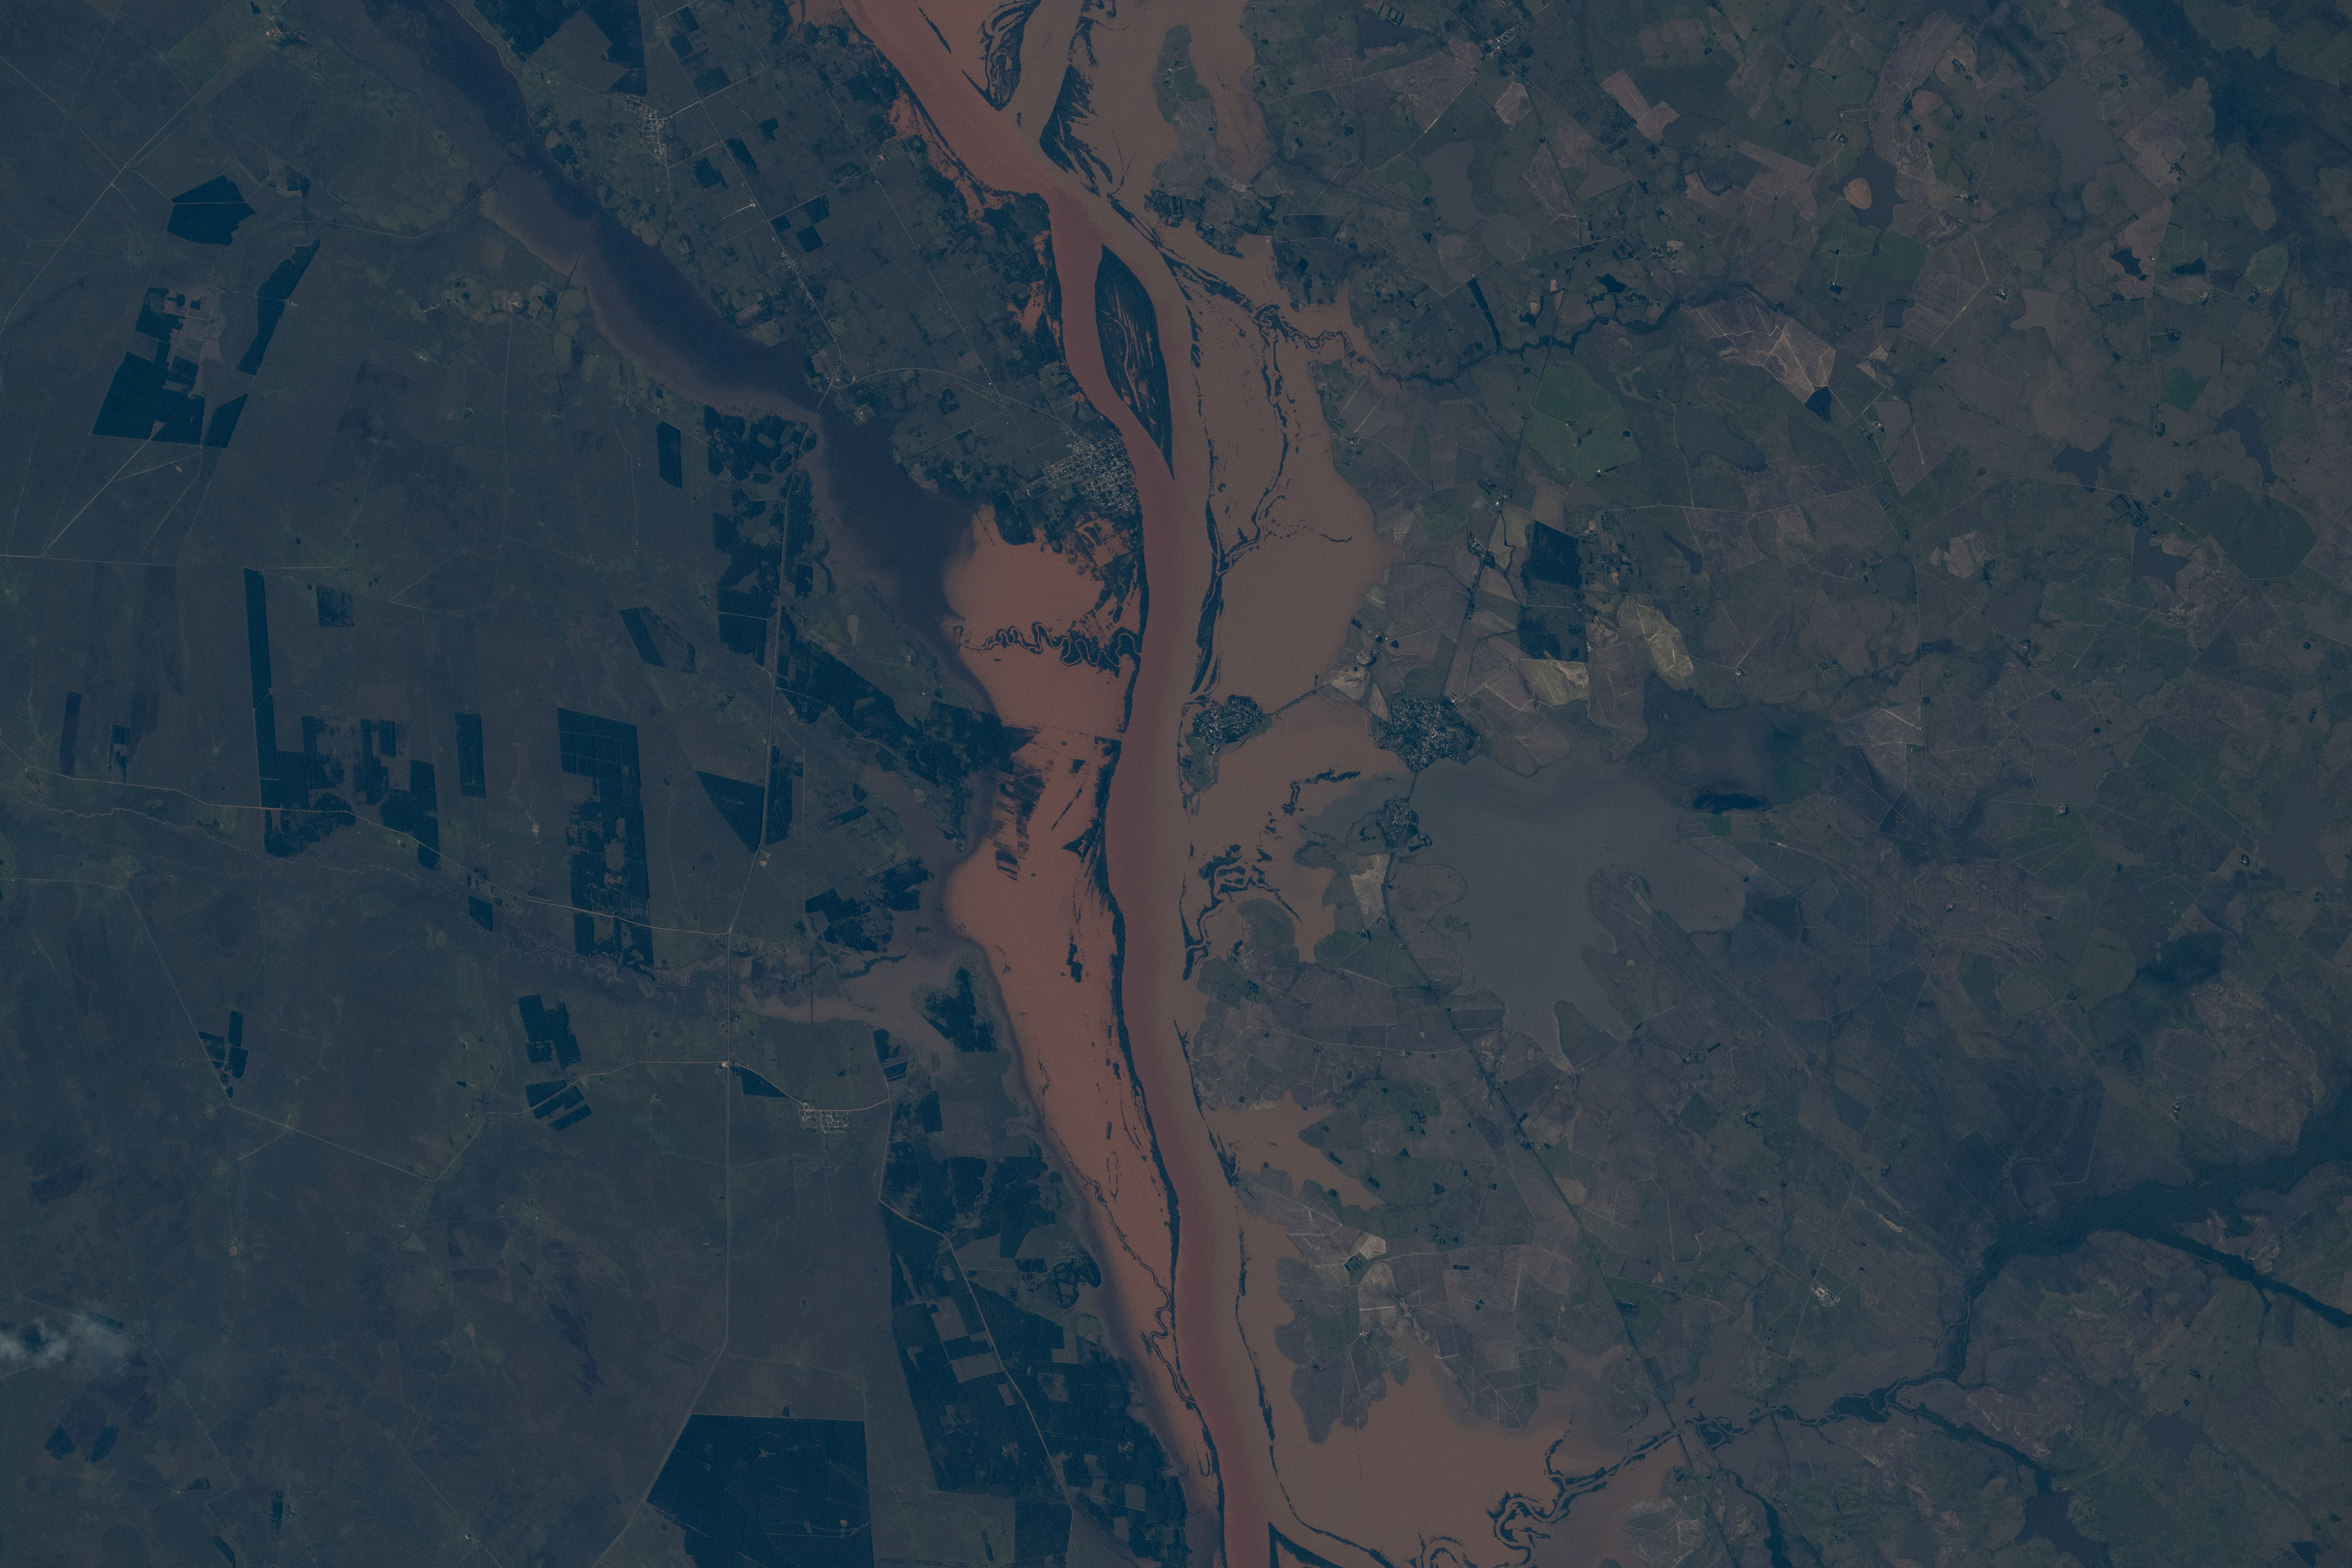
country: BRAZIL
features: URUGUAY RIVER, IBICUI RIVER, FLOODING, AGRICULTURE
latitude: -29.5
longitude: -56.9
